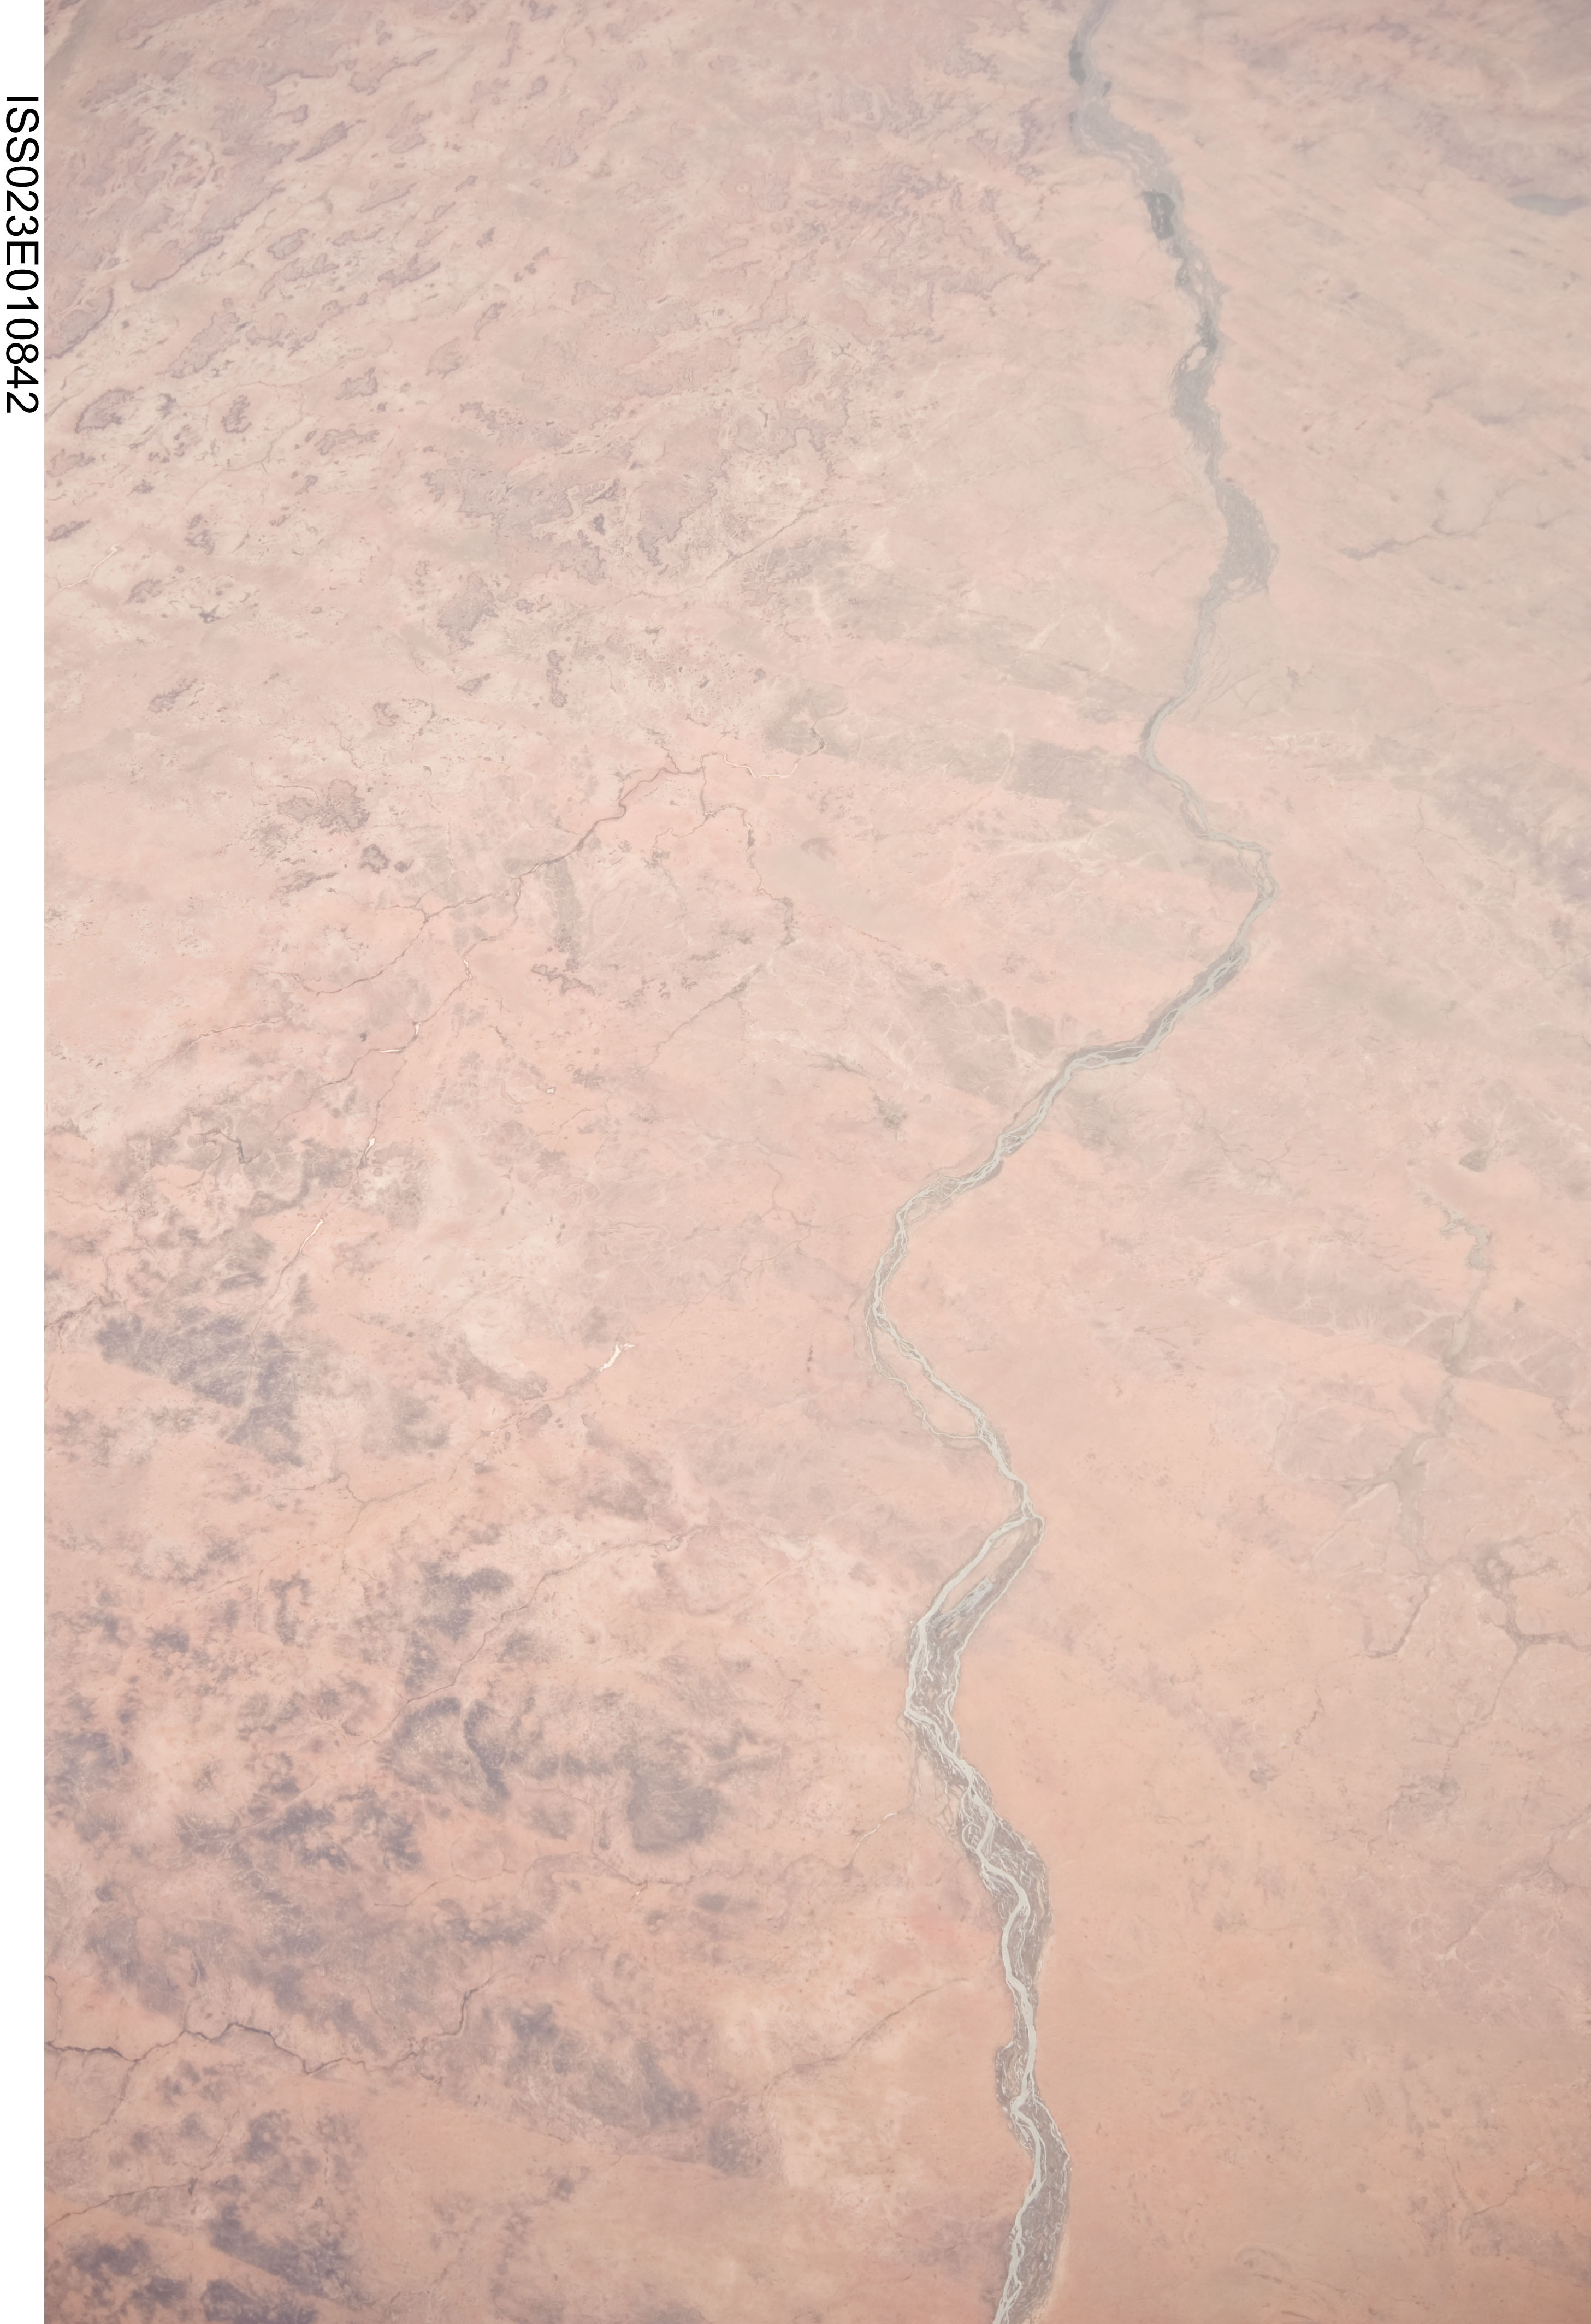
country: MALI
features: NIGER RIVER, DRY LAND DRAINAGE, HILLS
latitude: 15.5
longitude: 1.0
